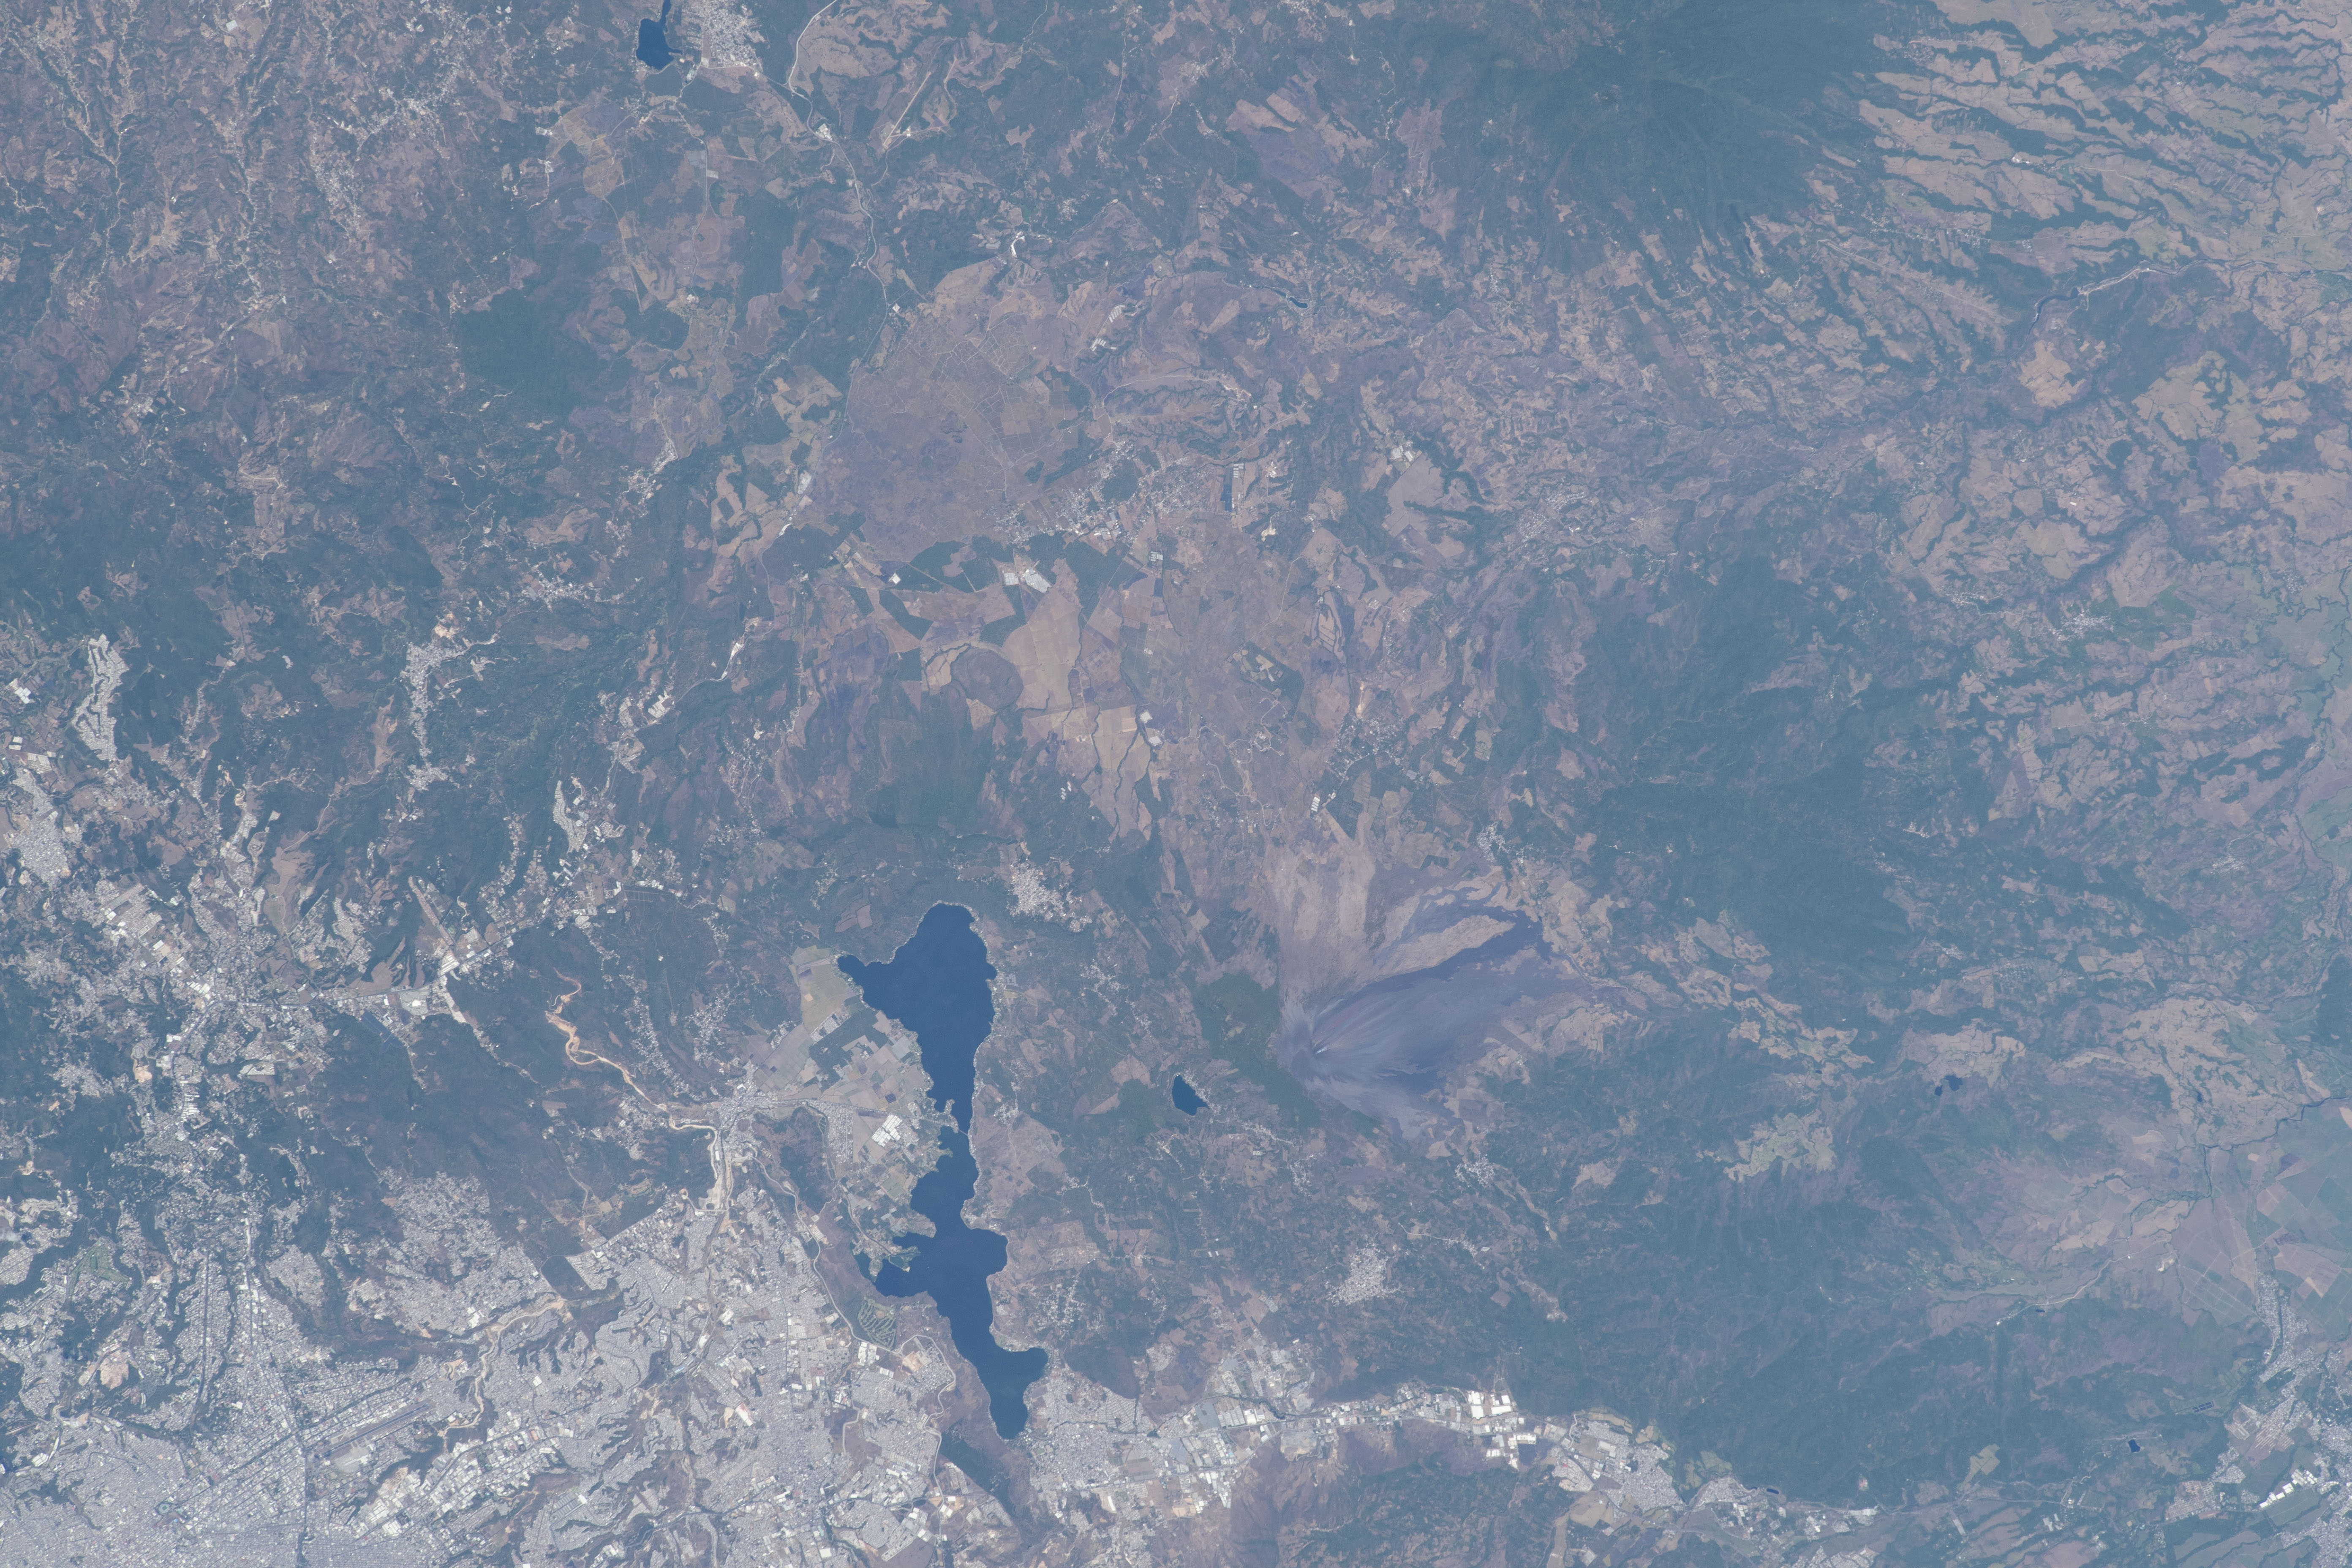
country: GUATEMALA
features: FRAIJANES, EL OBRAJUELO, LAGUNA TERRANOVA
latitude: 14.4
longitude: -90.6
